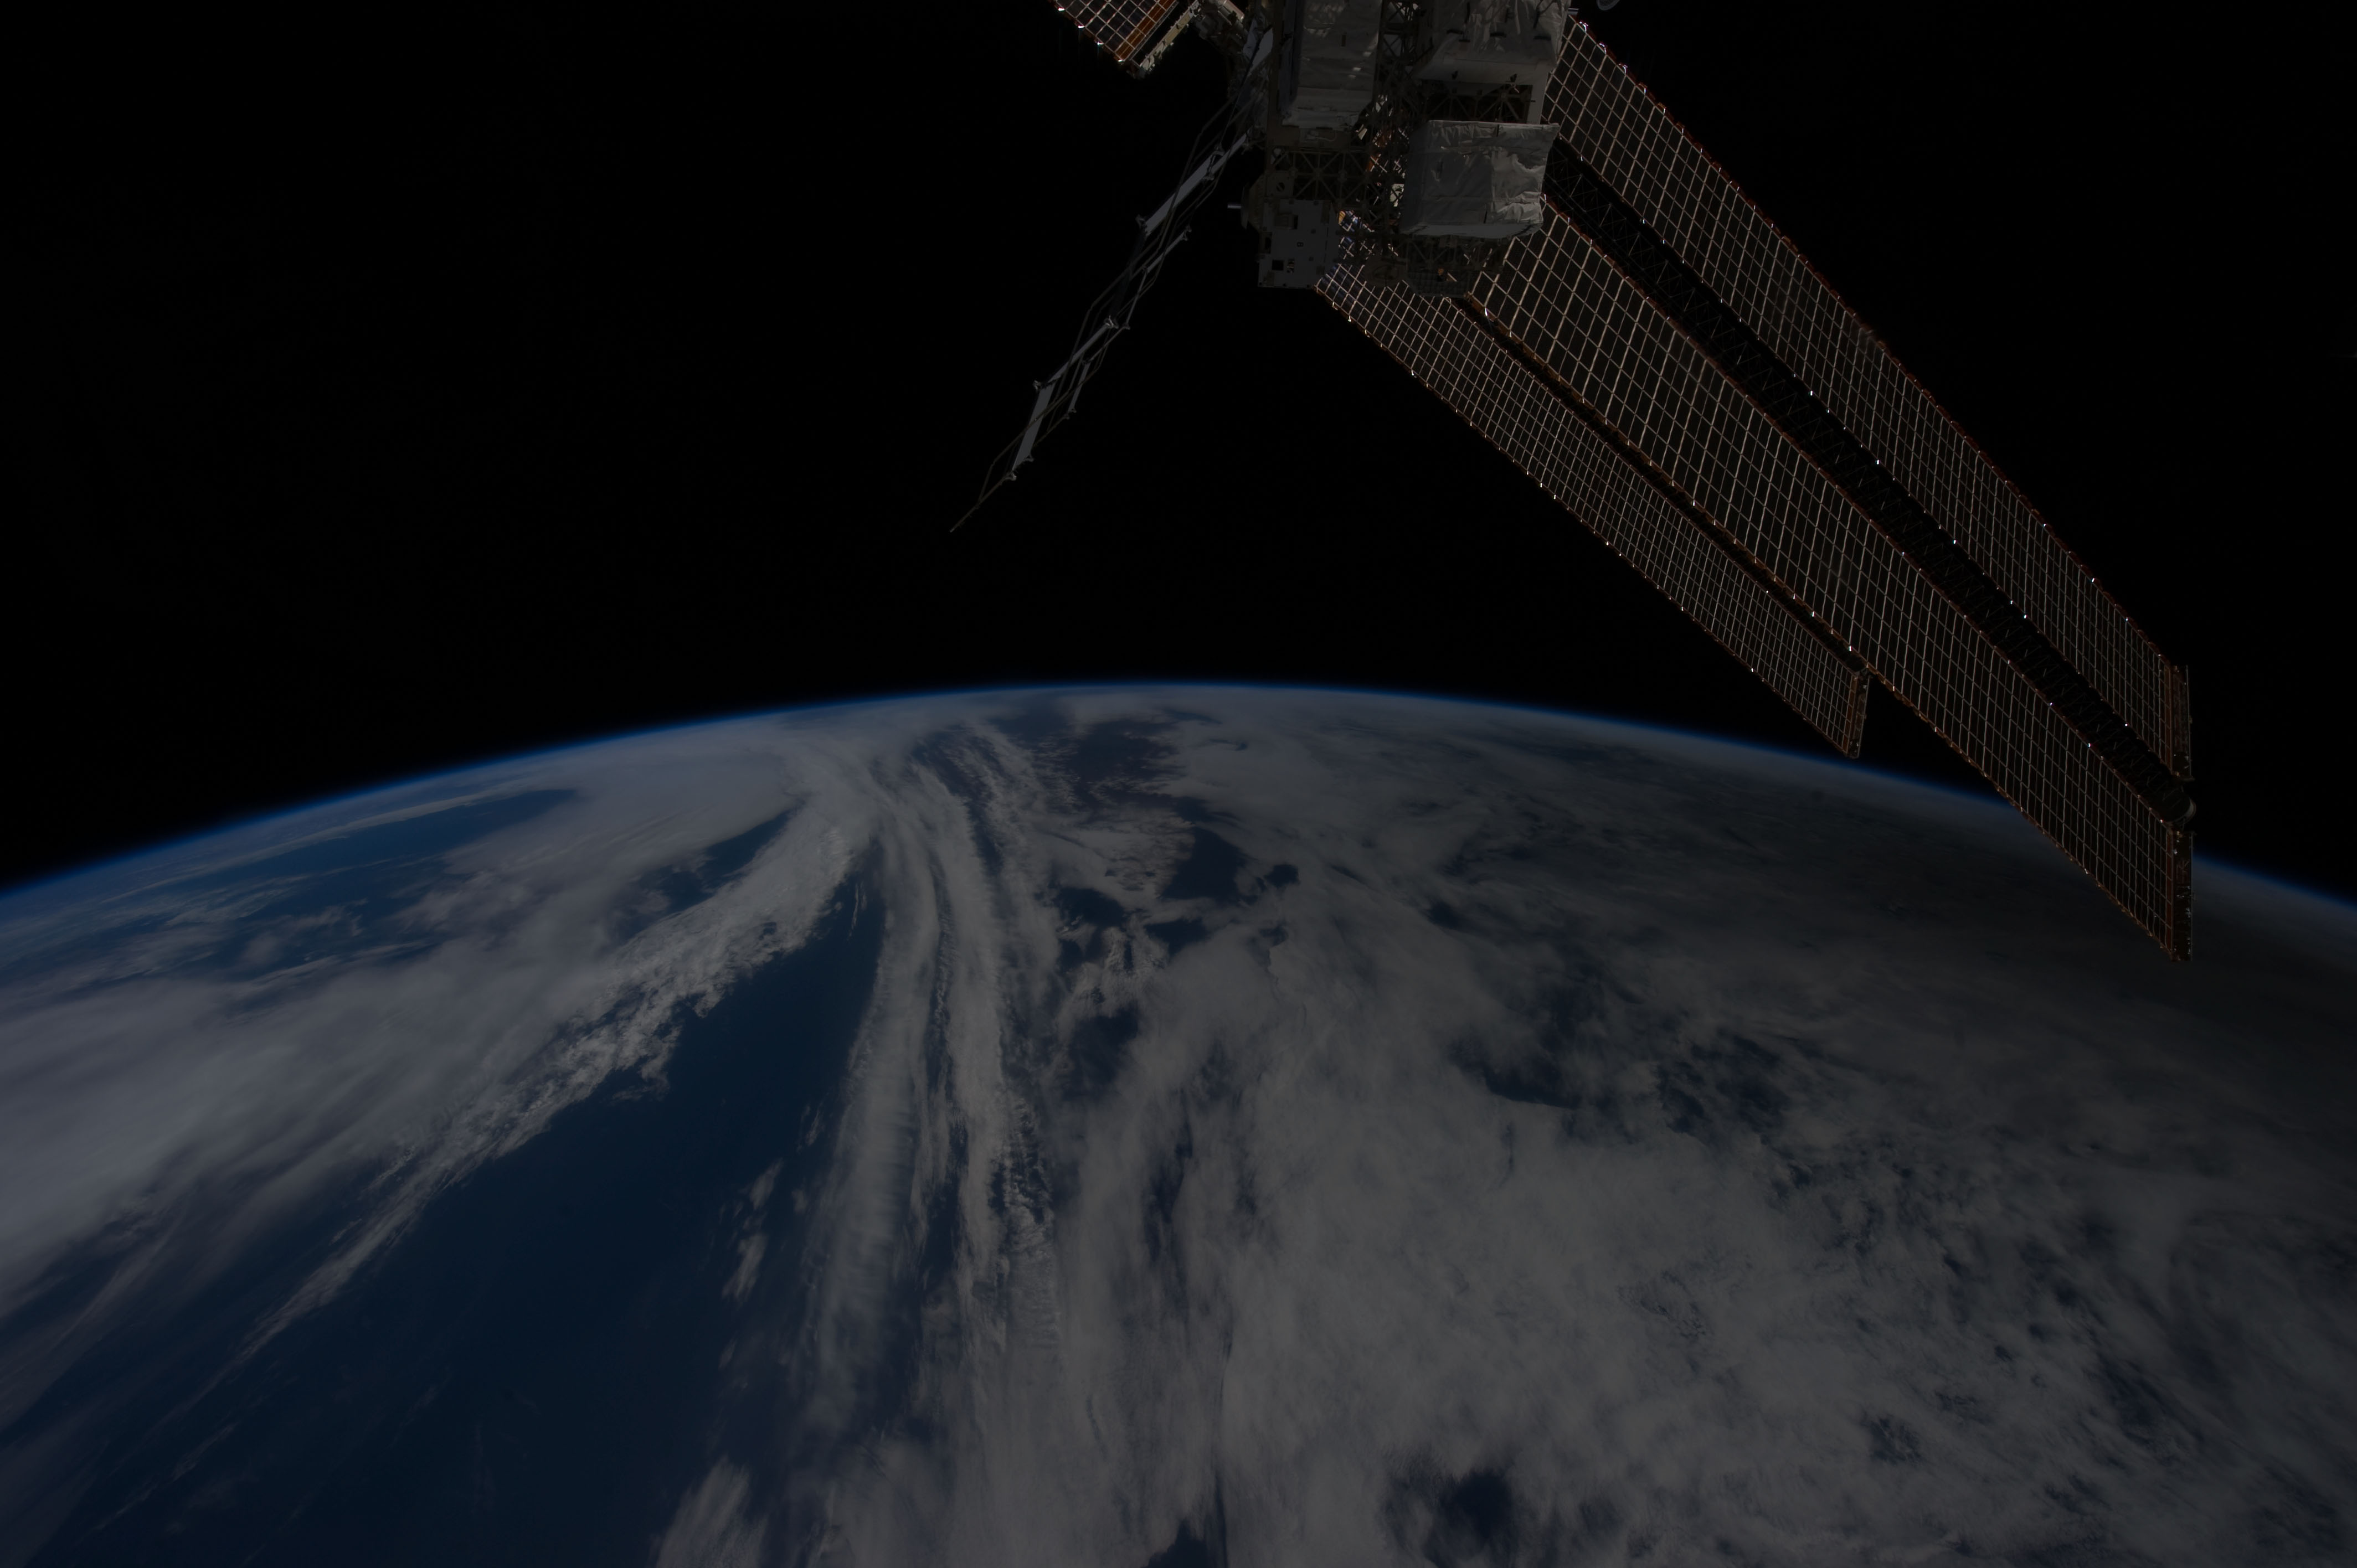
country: PACIFIC OCEAN
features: PORTION OF SHADOW OF ANNULAR SOLAR ECLIPSE ON CLOUD TOPS, WESTERN PACIFIC
